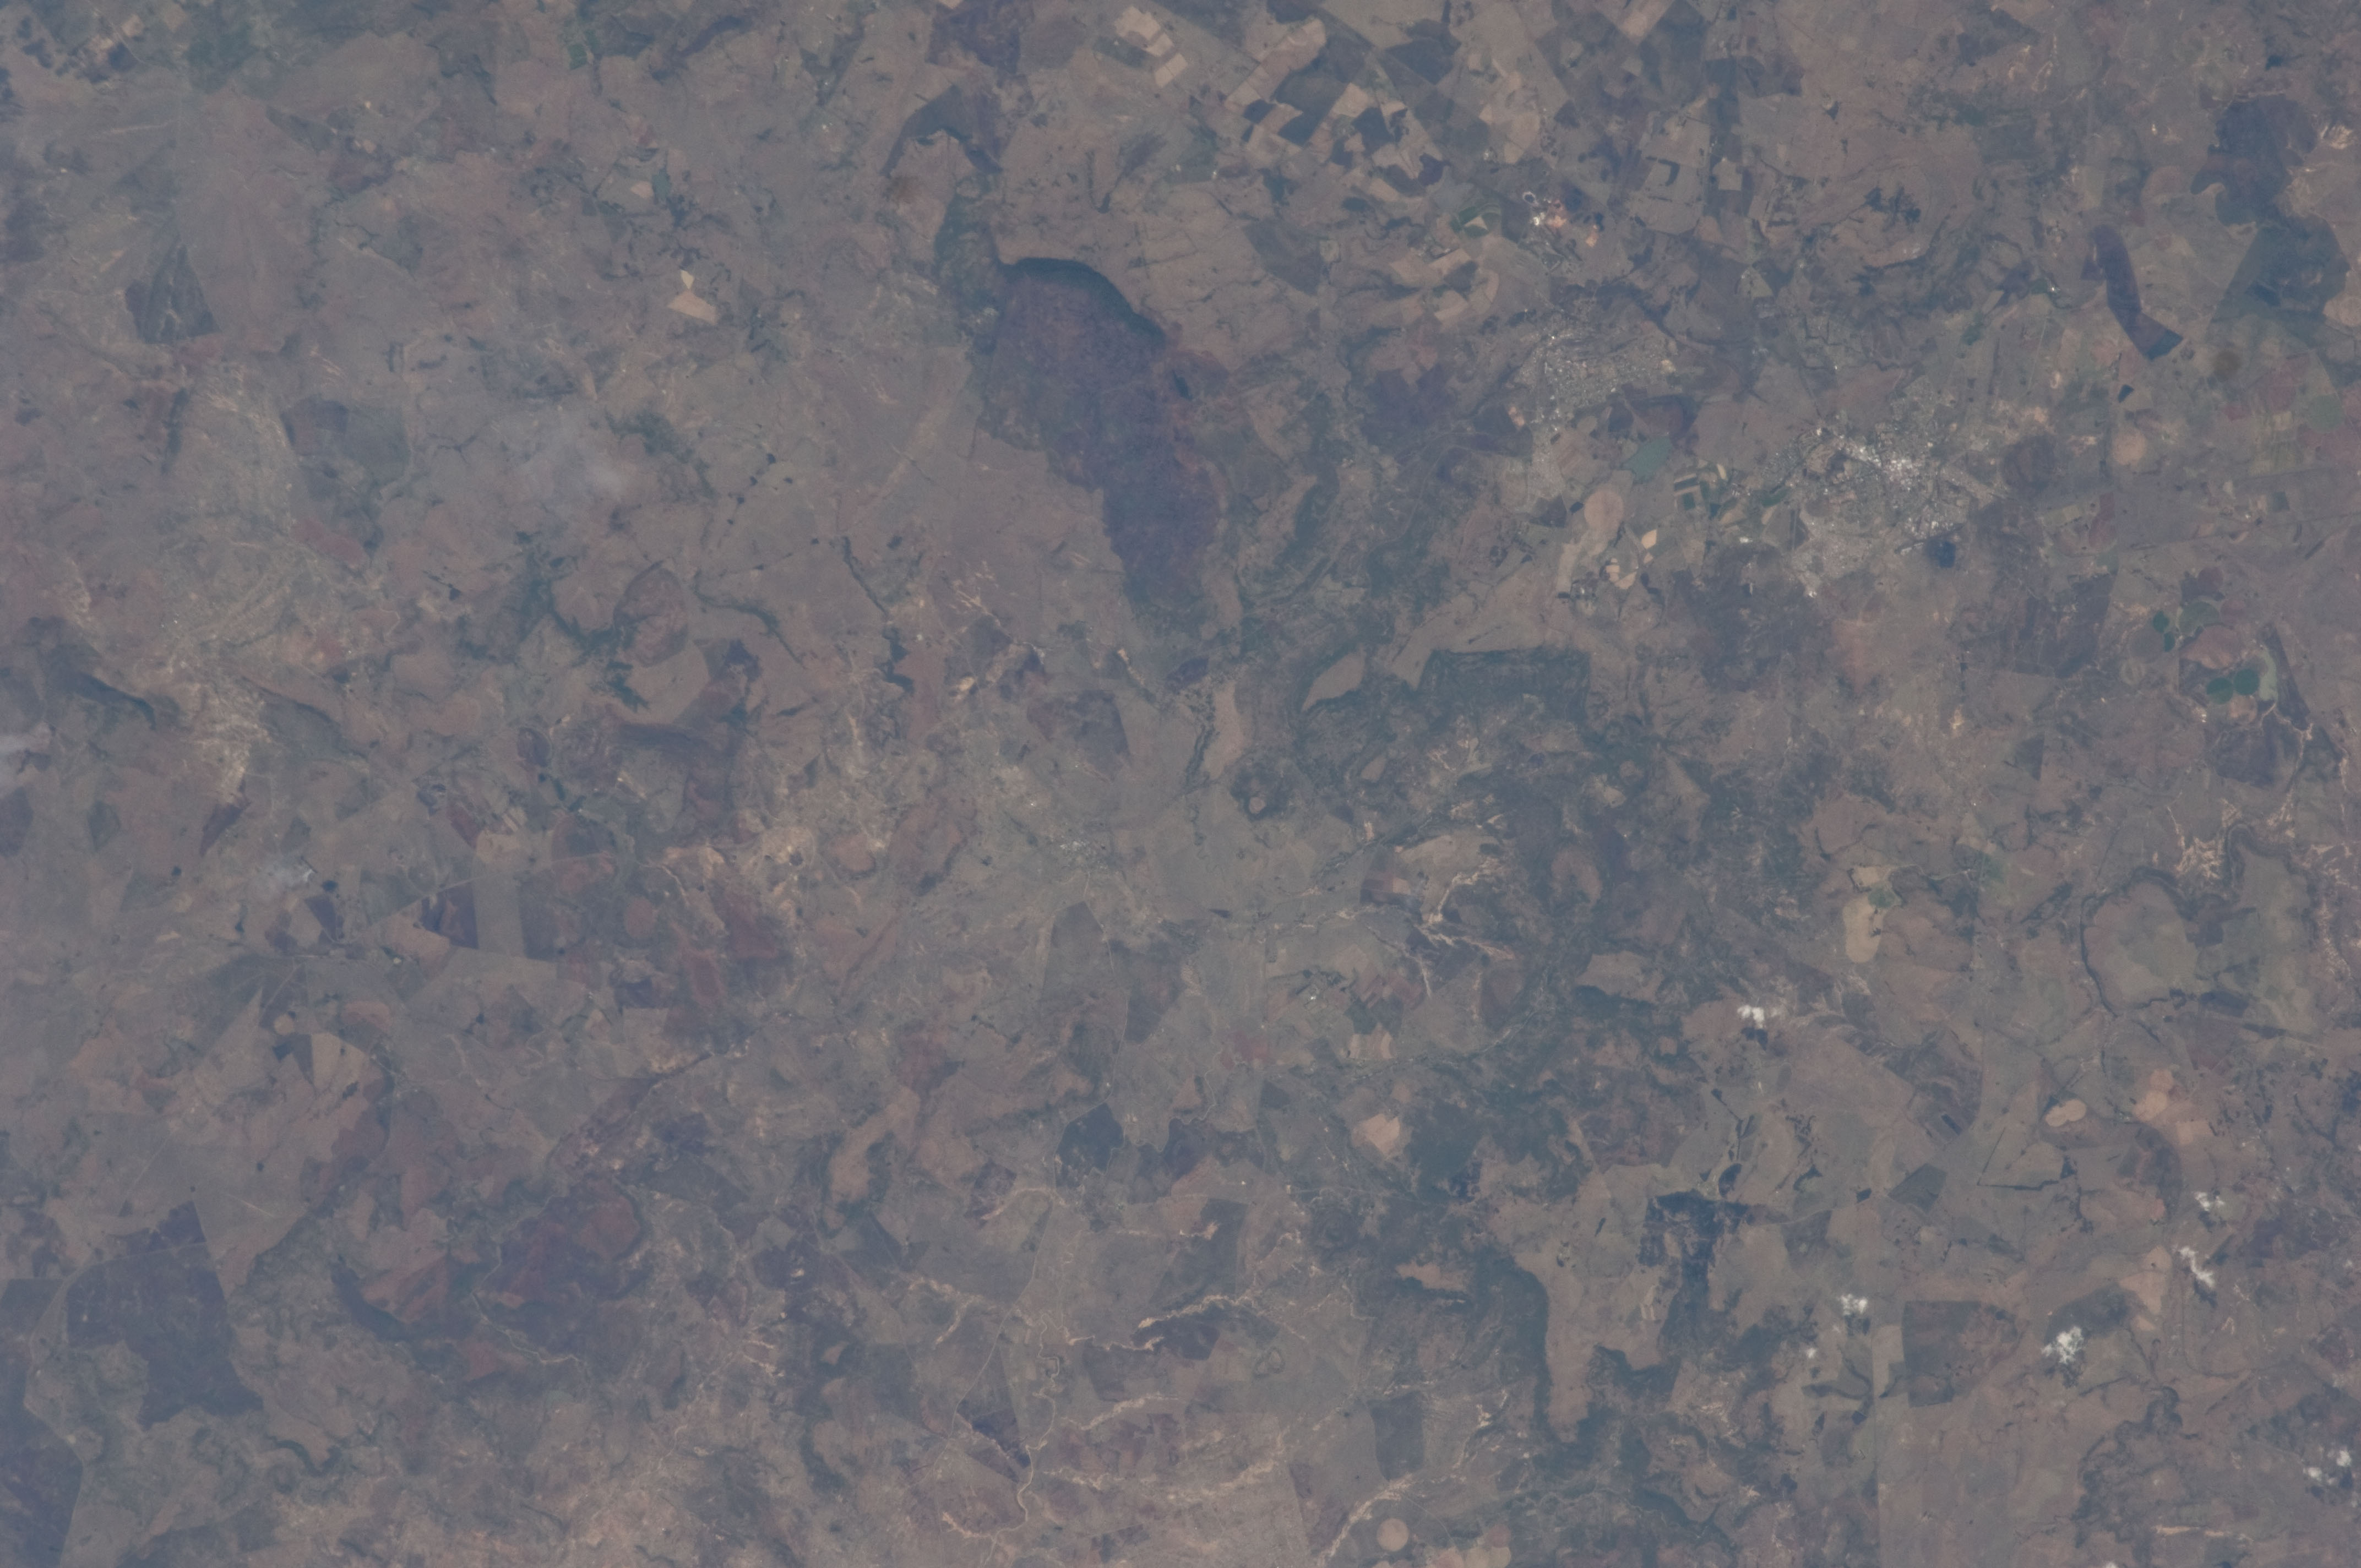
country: REPUBLIC SOUTH AFRICA
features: DUNDEE, BURN SCARS, AGR.
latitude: -28.3
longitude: 30.2
